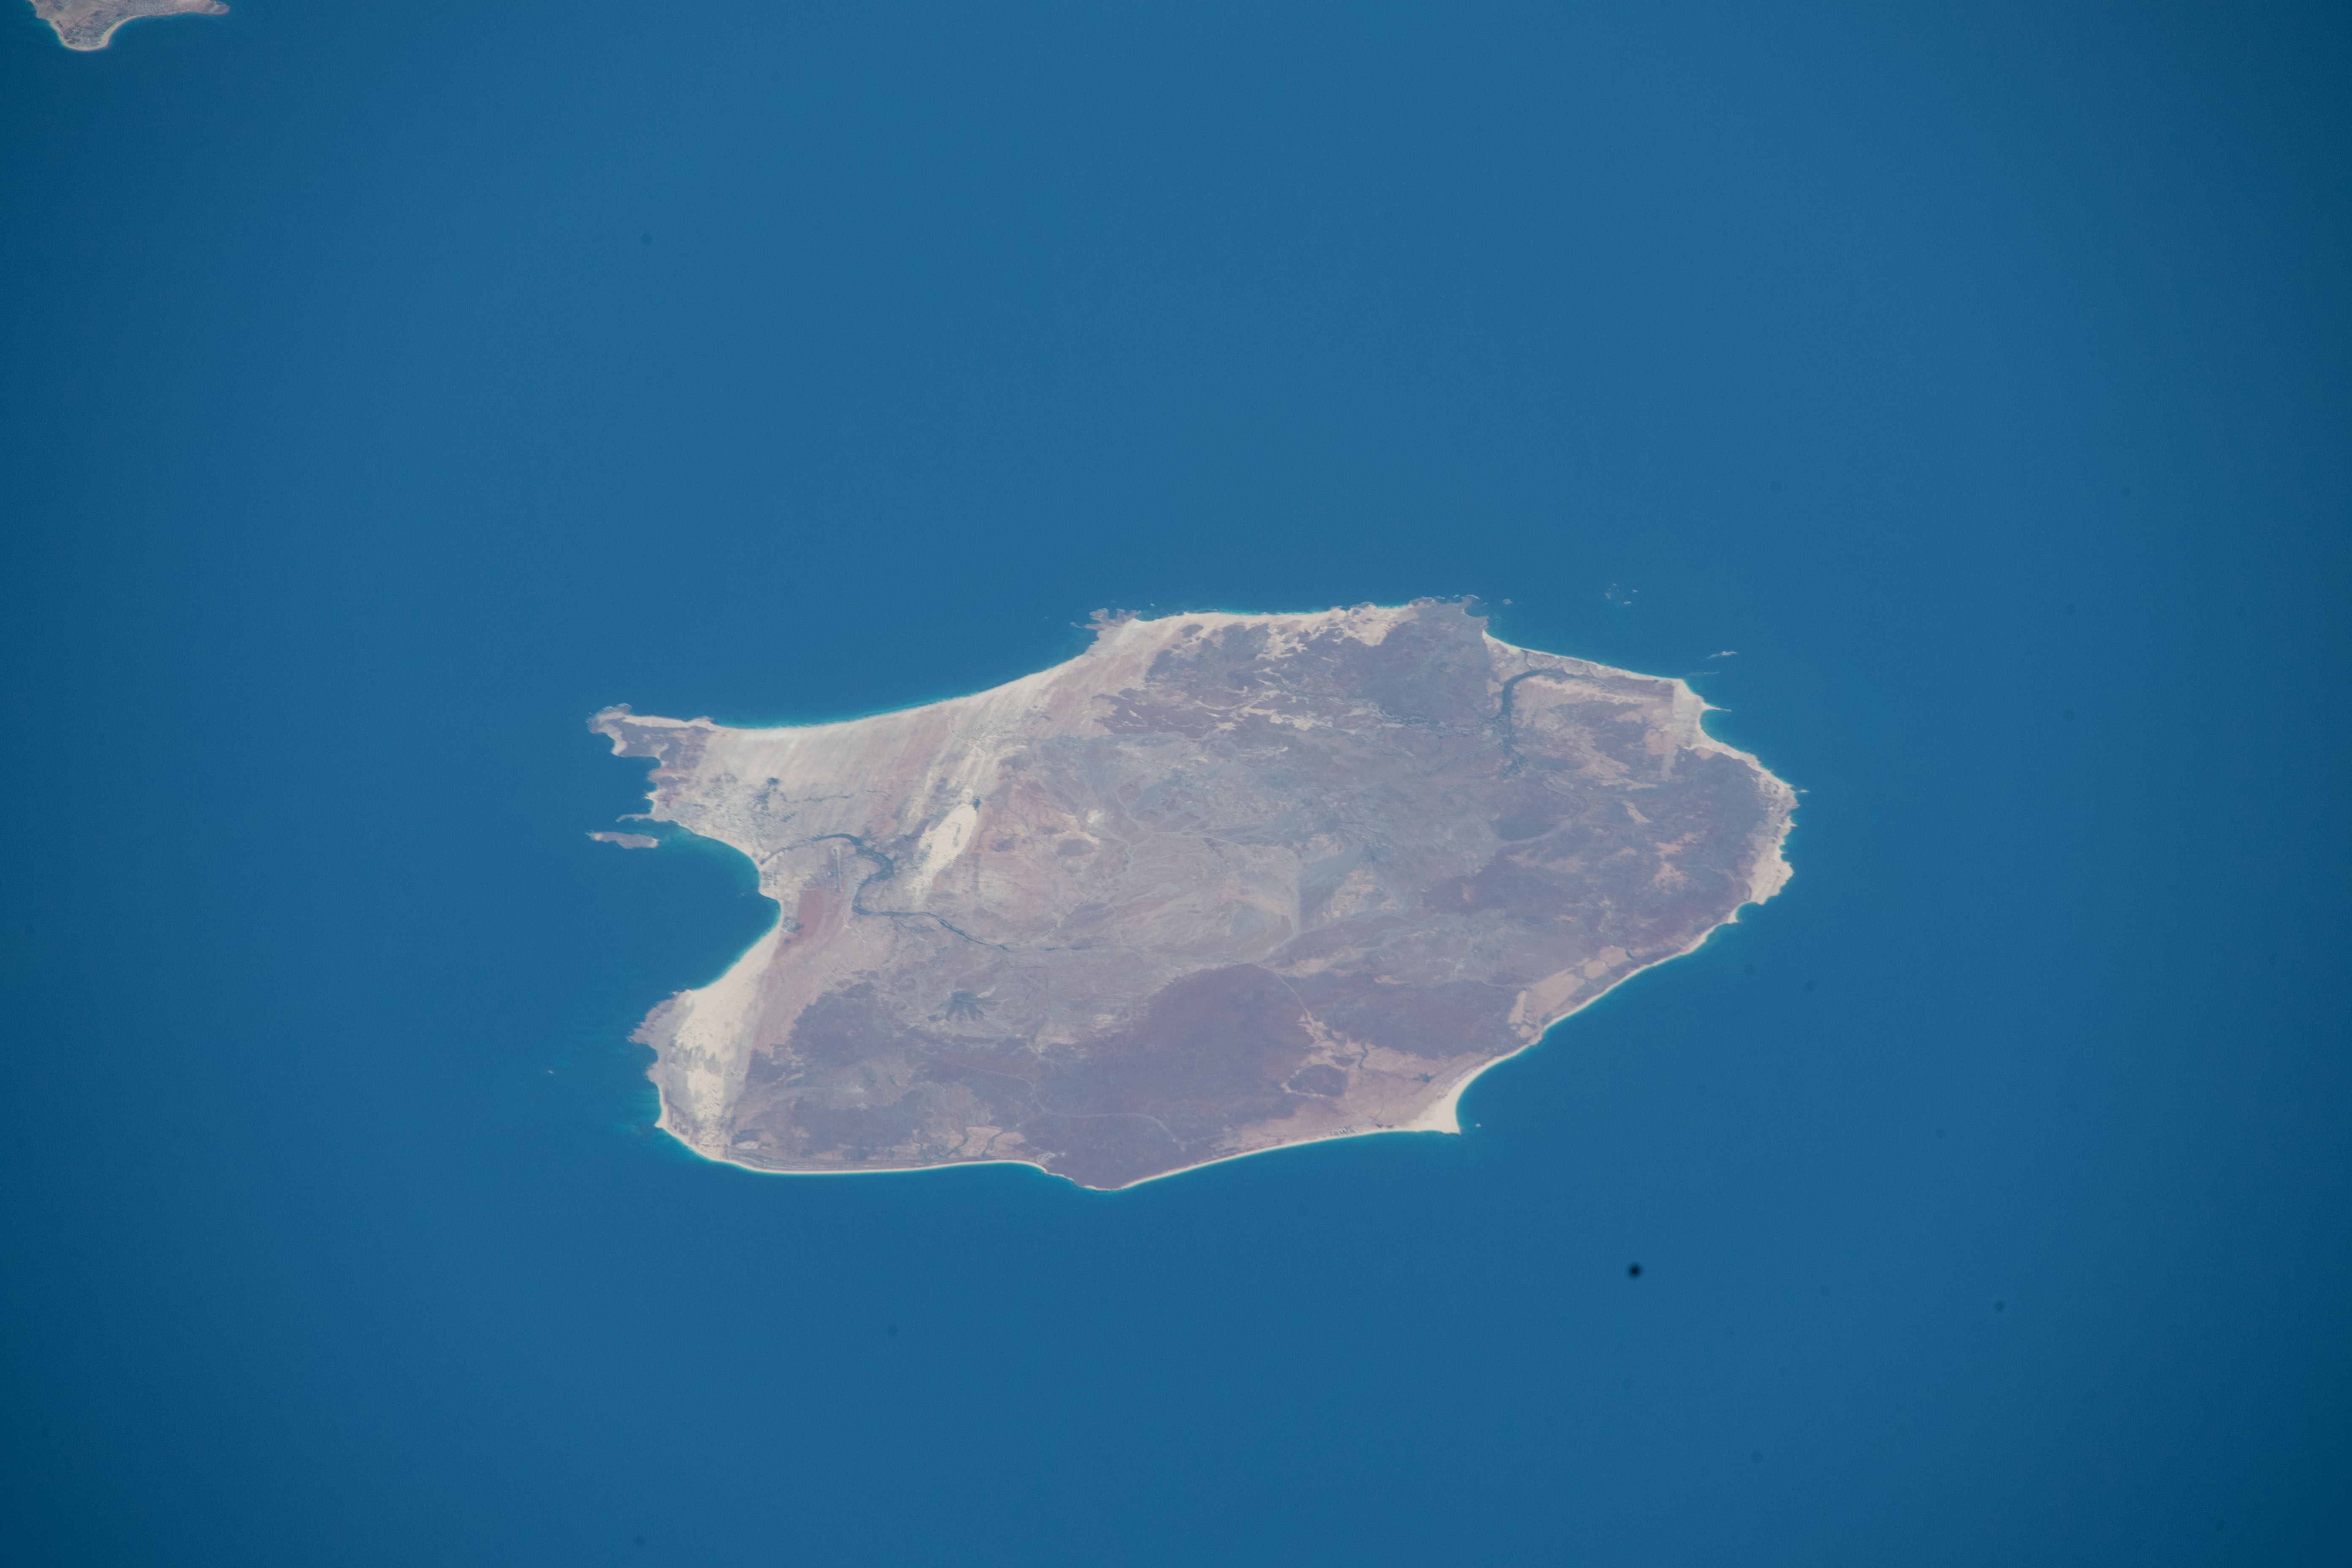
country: CAPE VERDE ISLANDS
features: RABIL AIRPORT, MONTE ESTANCIA, CHAVES BEACH
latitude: 16.1
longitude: -22.8
